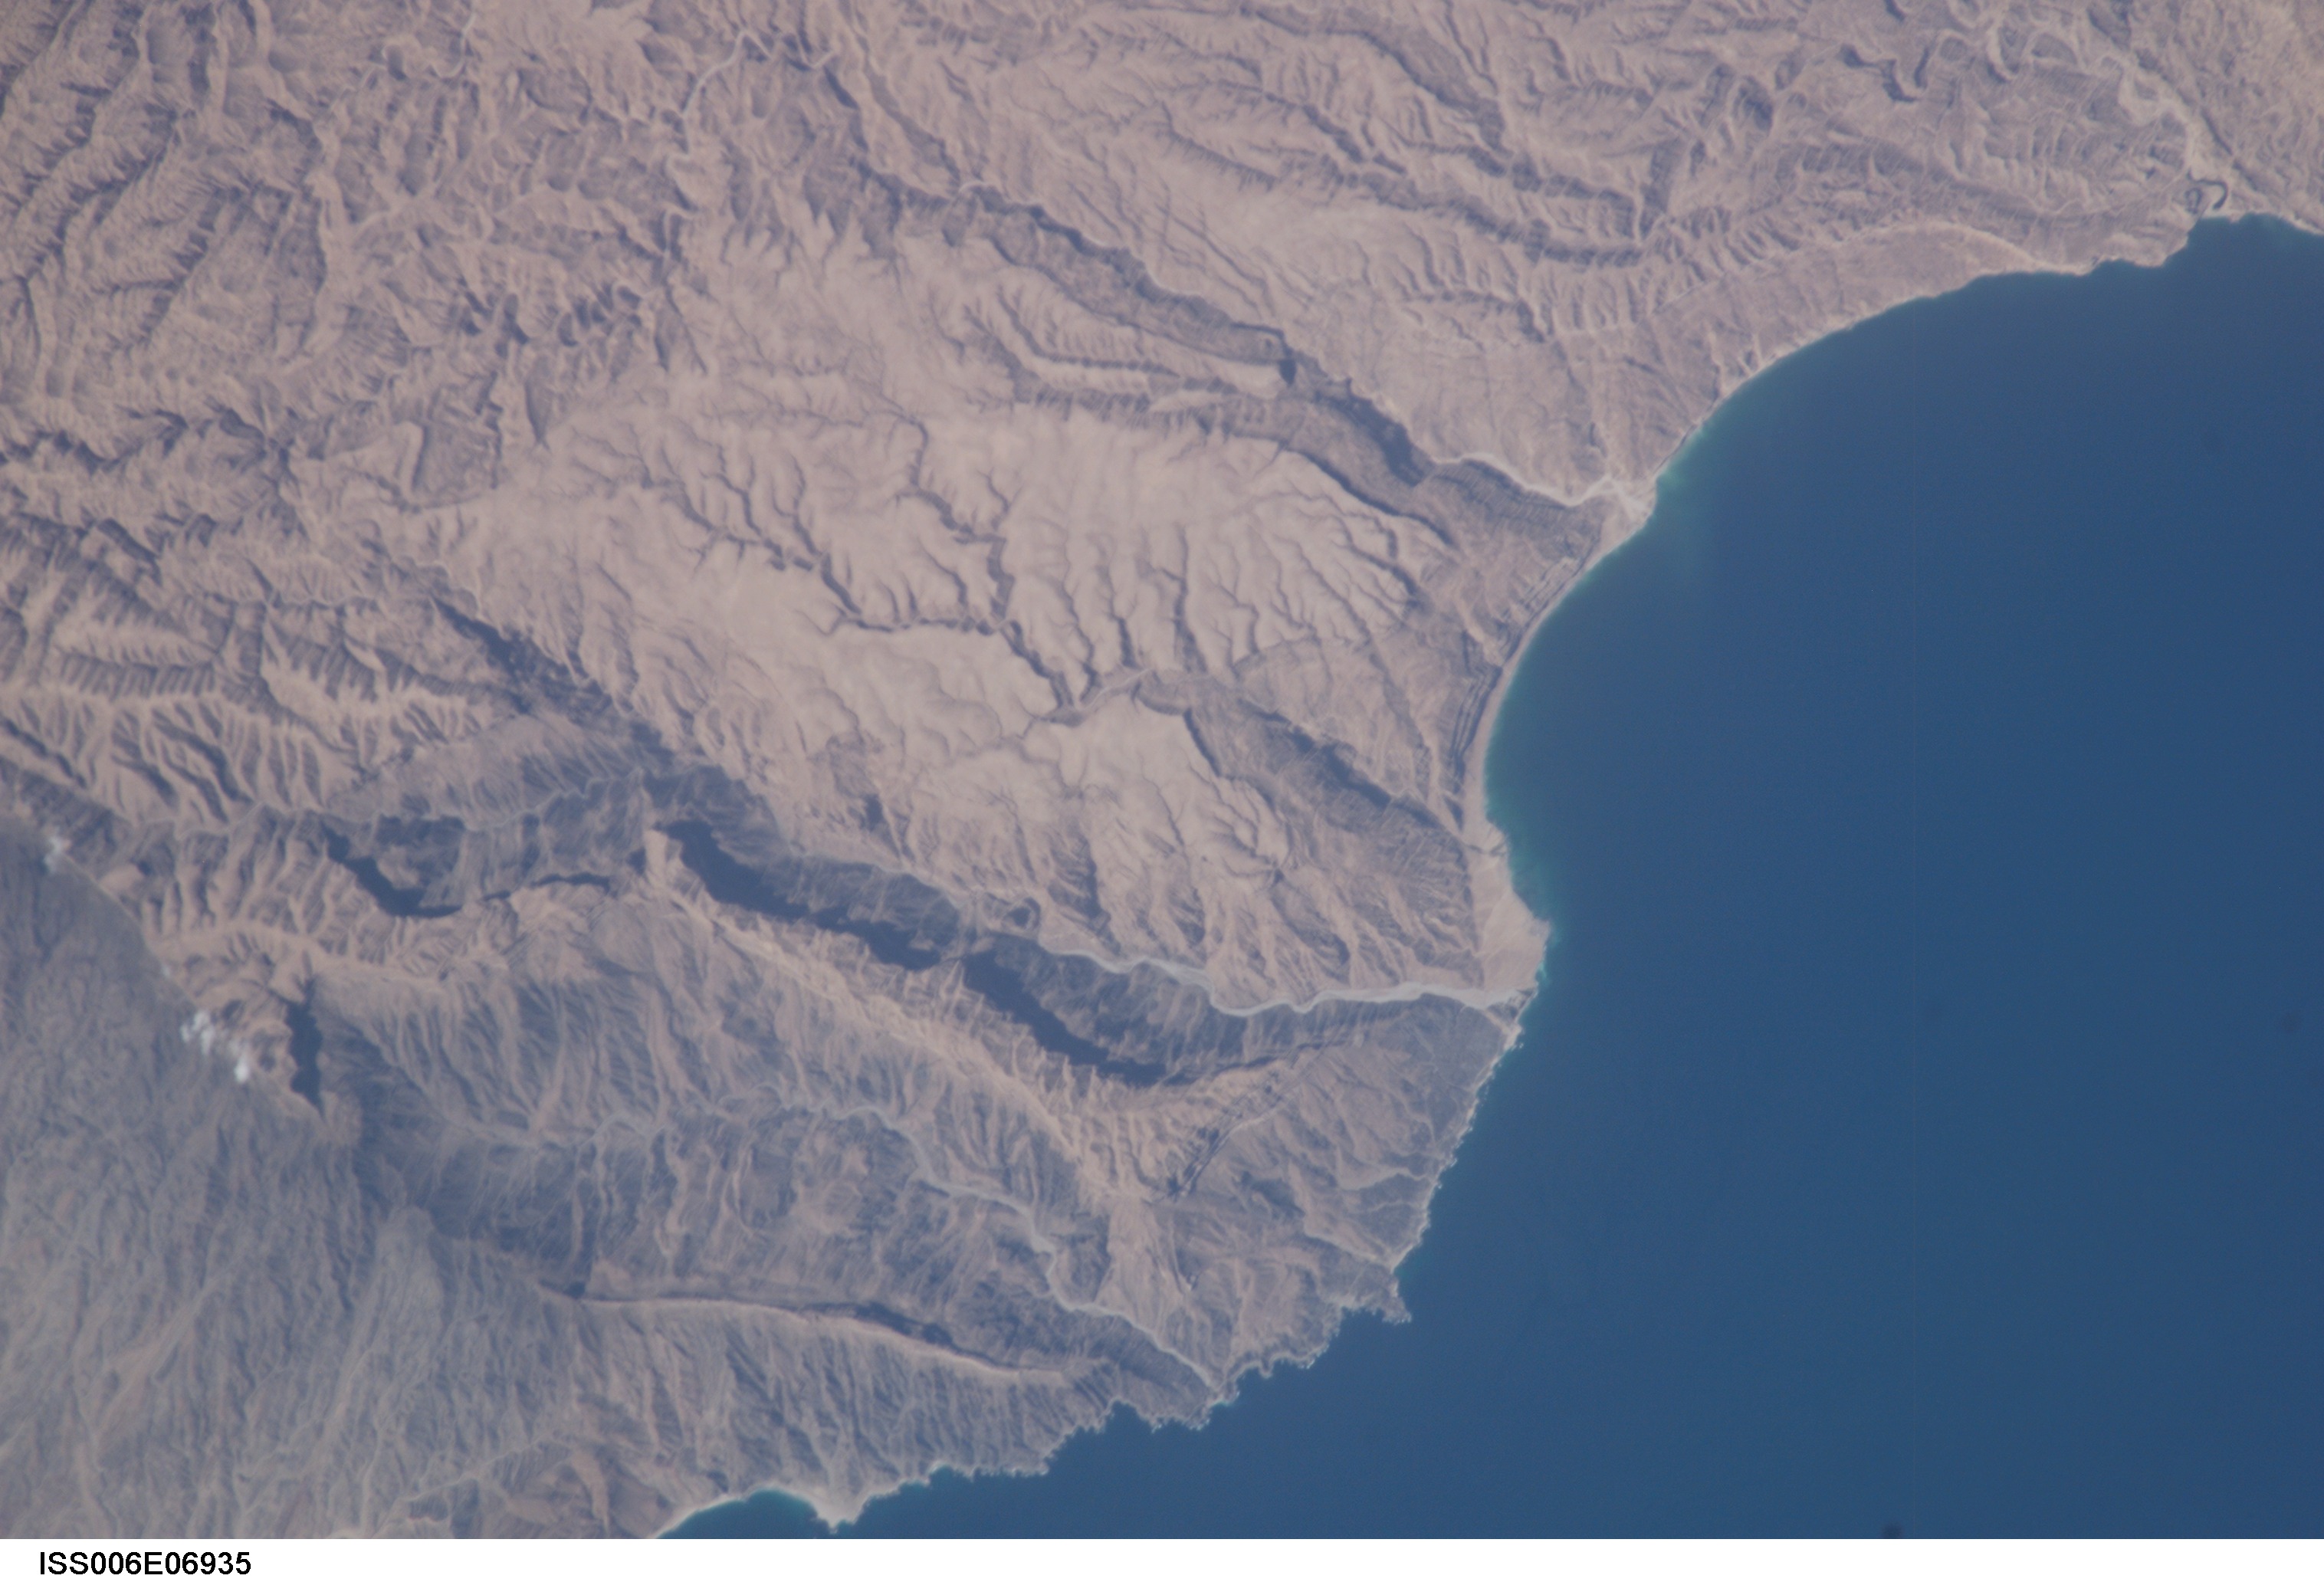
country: OMAN
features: JABAL SAMHAN, HASIK AREA
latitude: 17.5
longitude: 55.0
